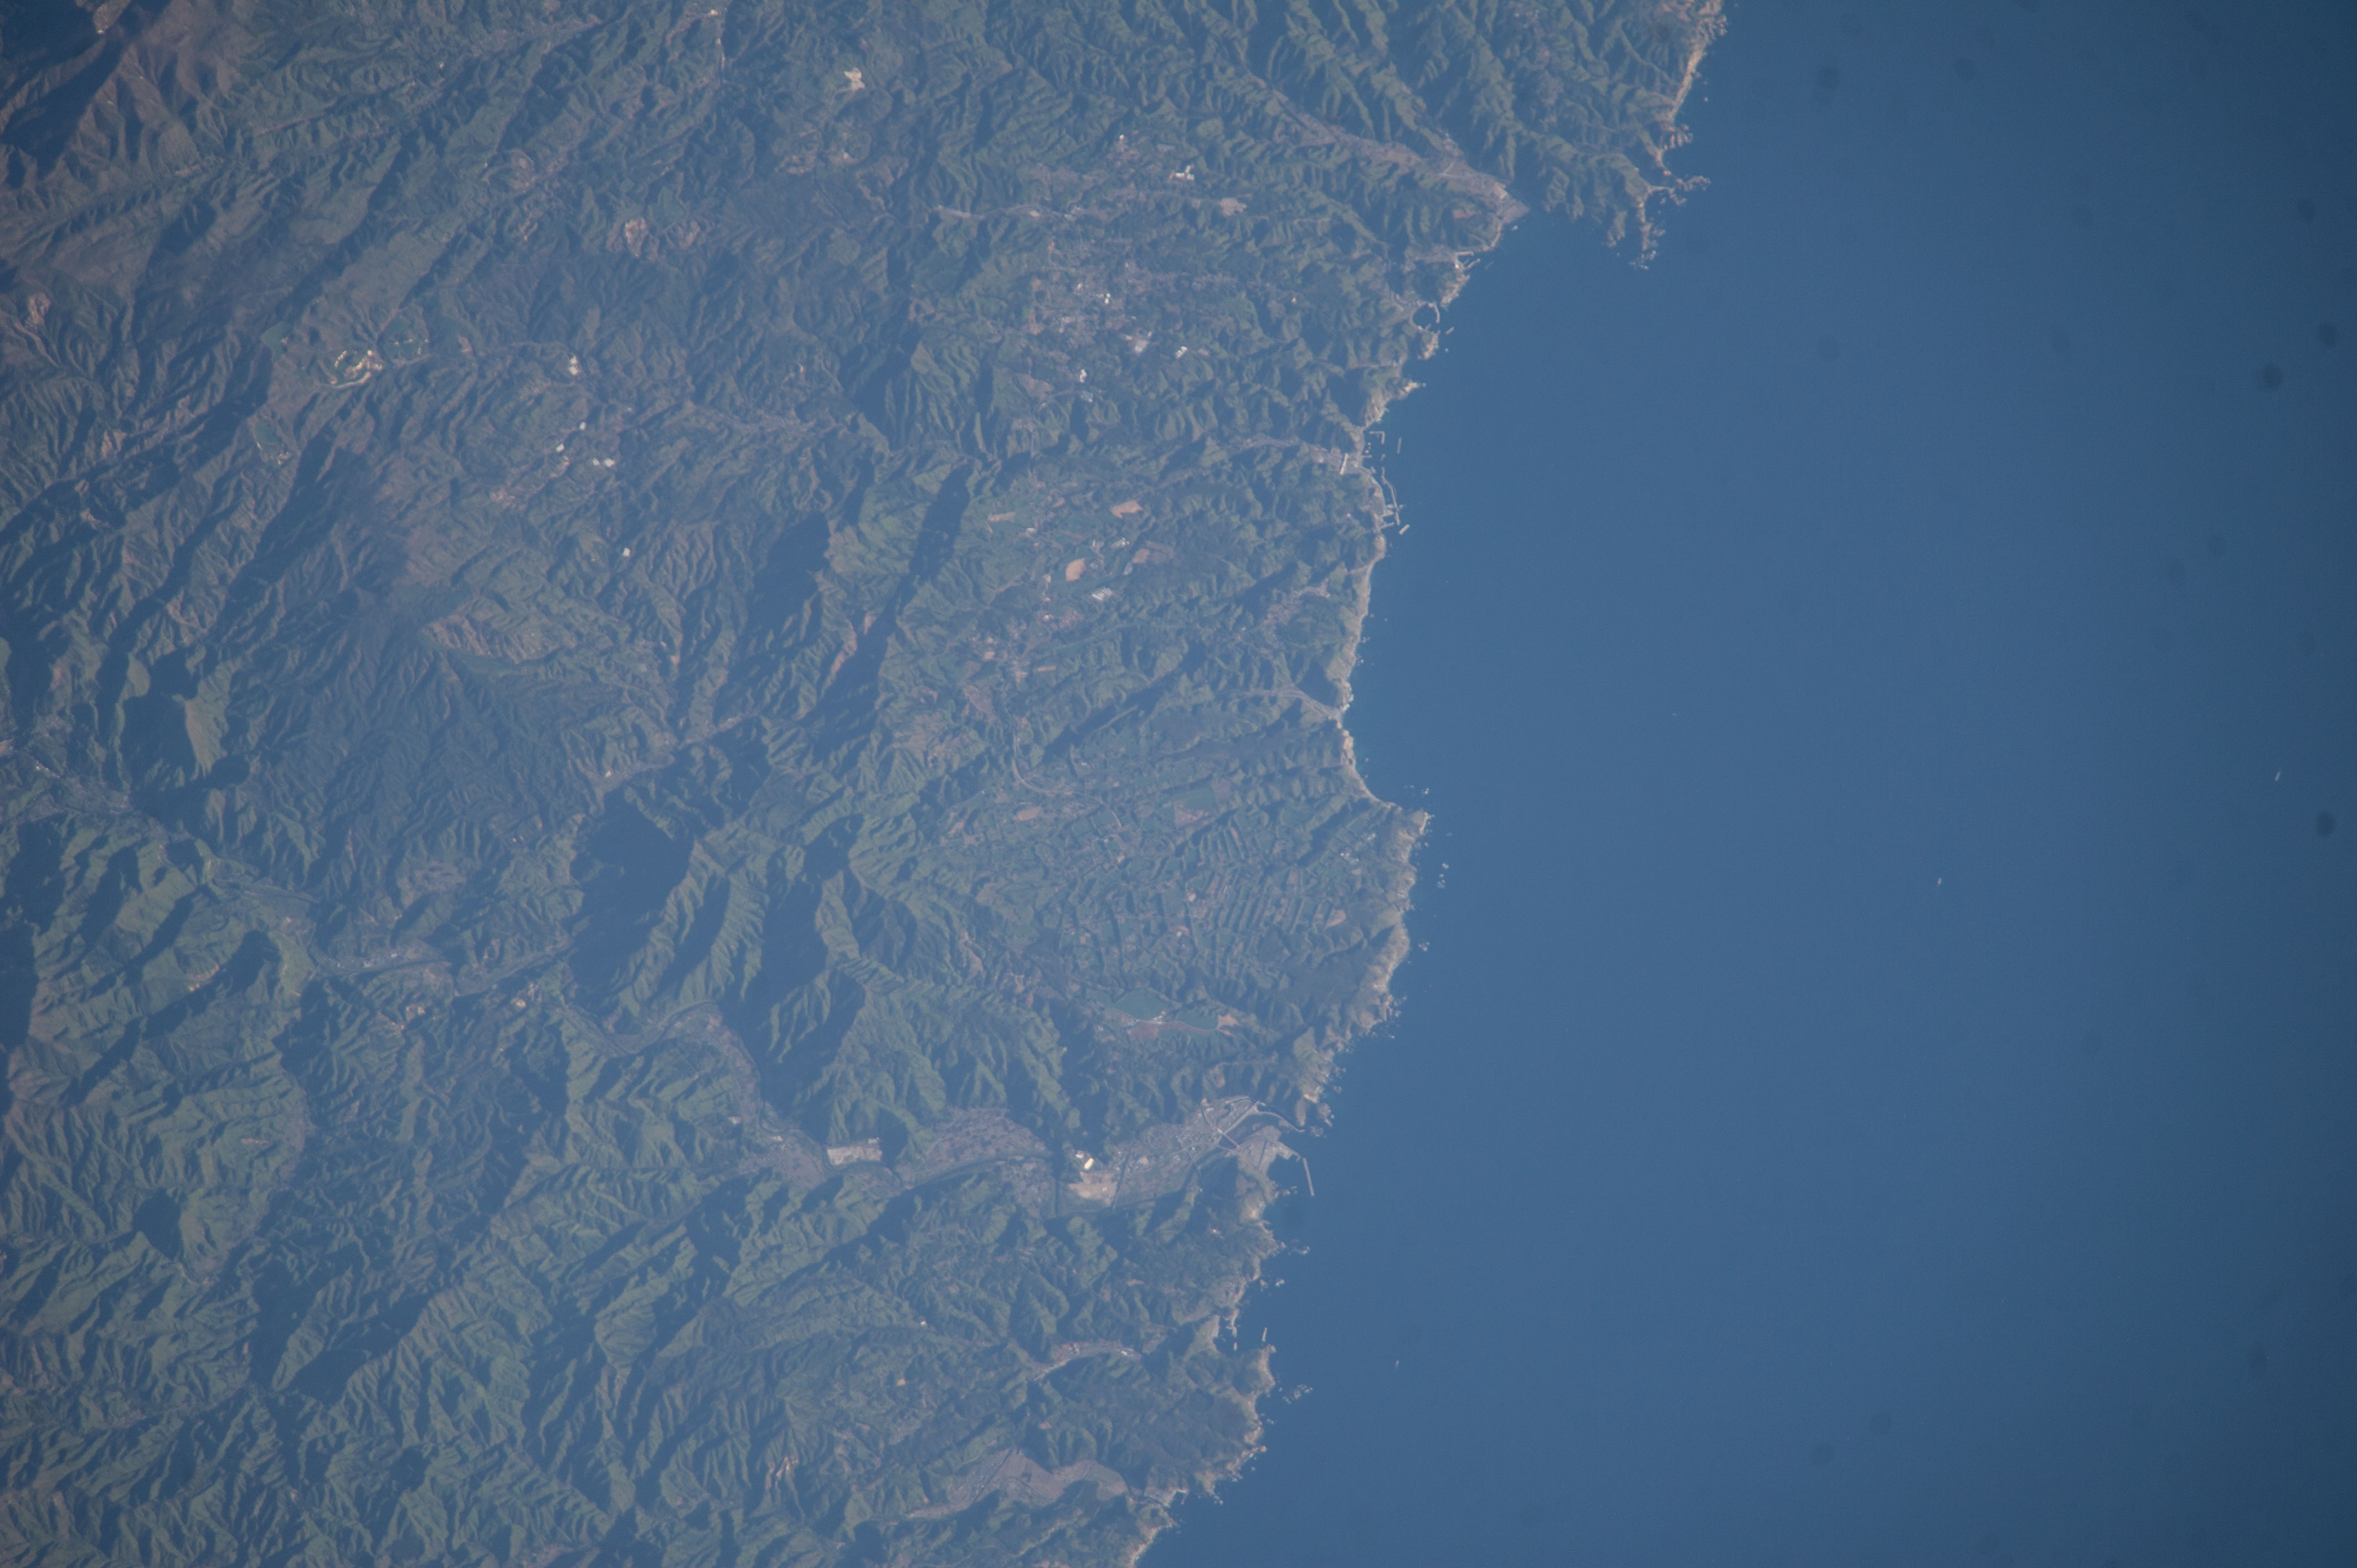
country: JAPAN
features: COASTLINE, IWAIZUMI CITY, FUDAI CITY, TONOHATA, KATAMORI
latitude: 39.9
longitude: 141.9
